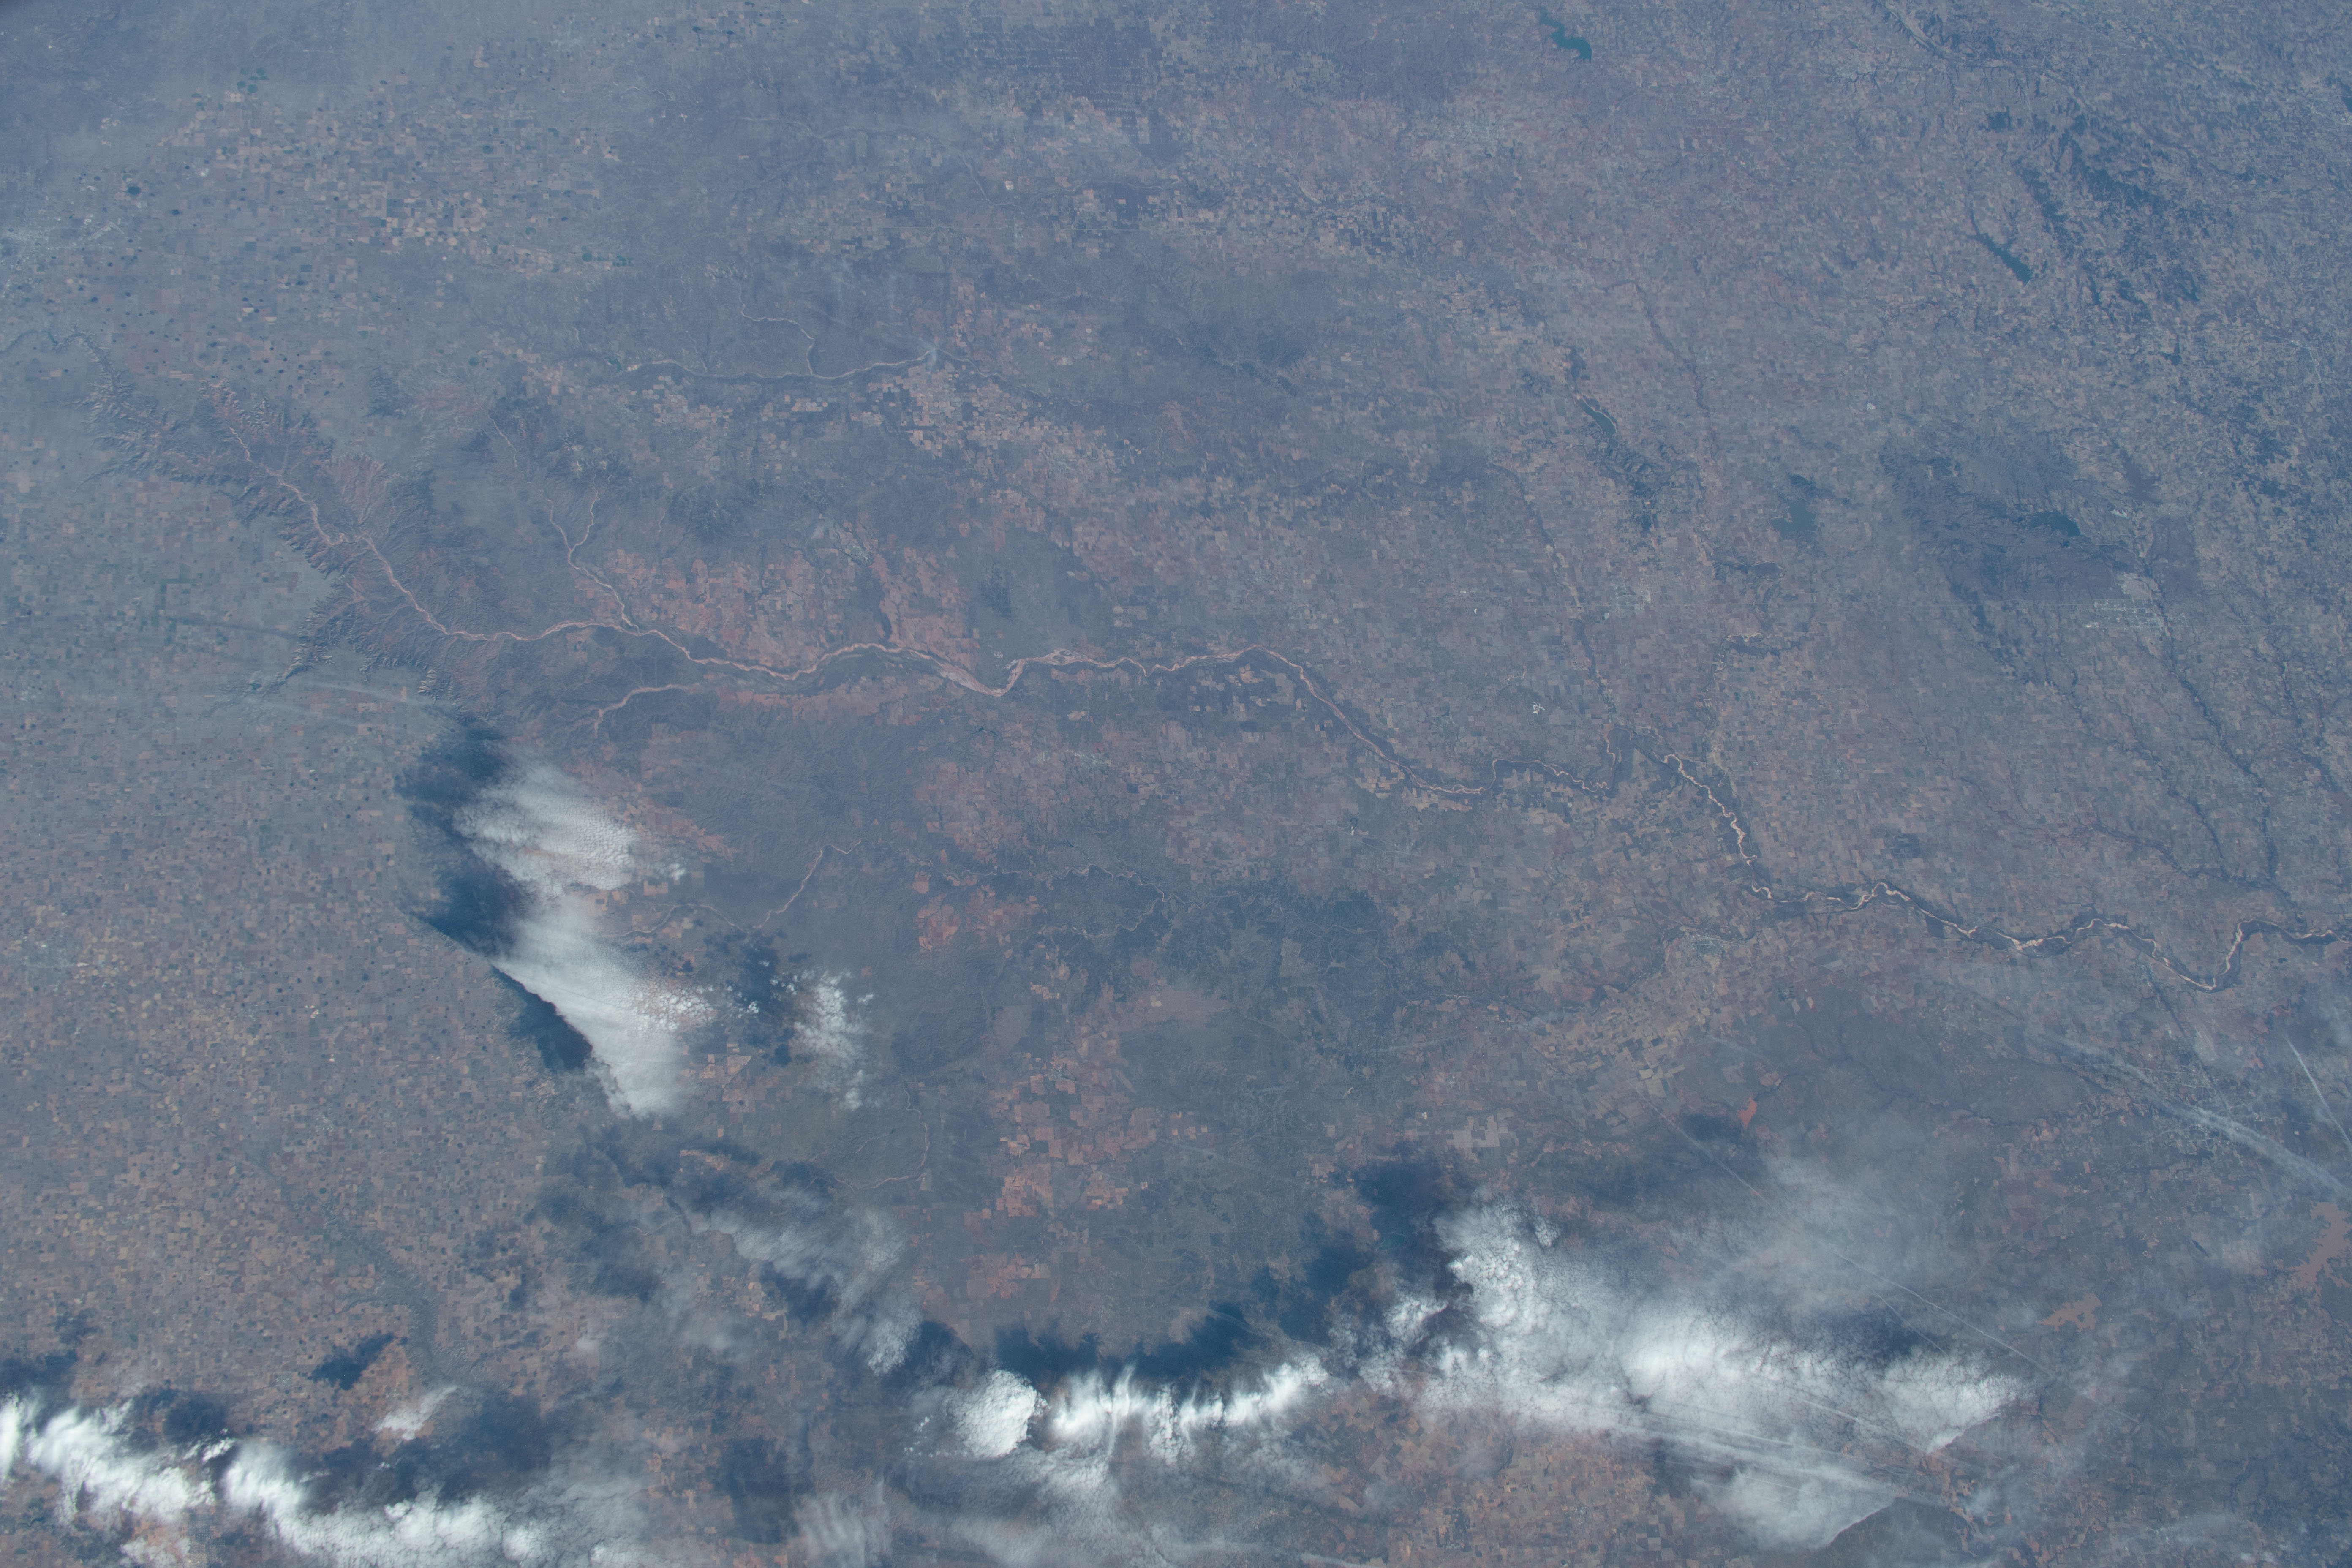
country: USA-TEXAS
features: NOT SPECIFIED, AGRICULTRAL FIELDS, RED RIVER
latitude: 34.5
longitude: -100.0
